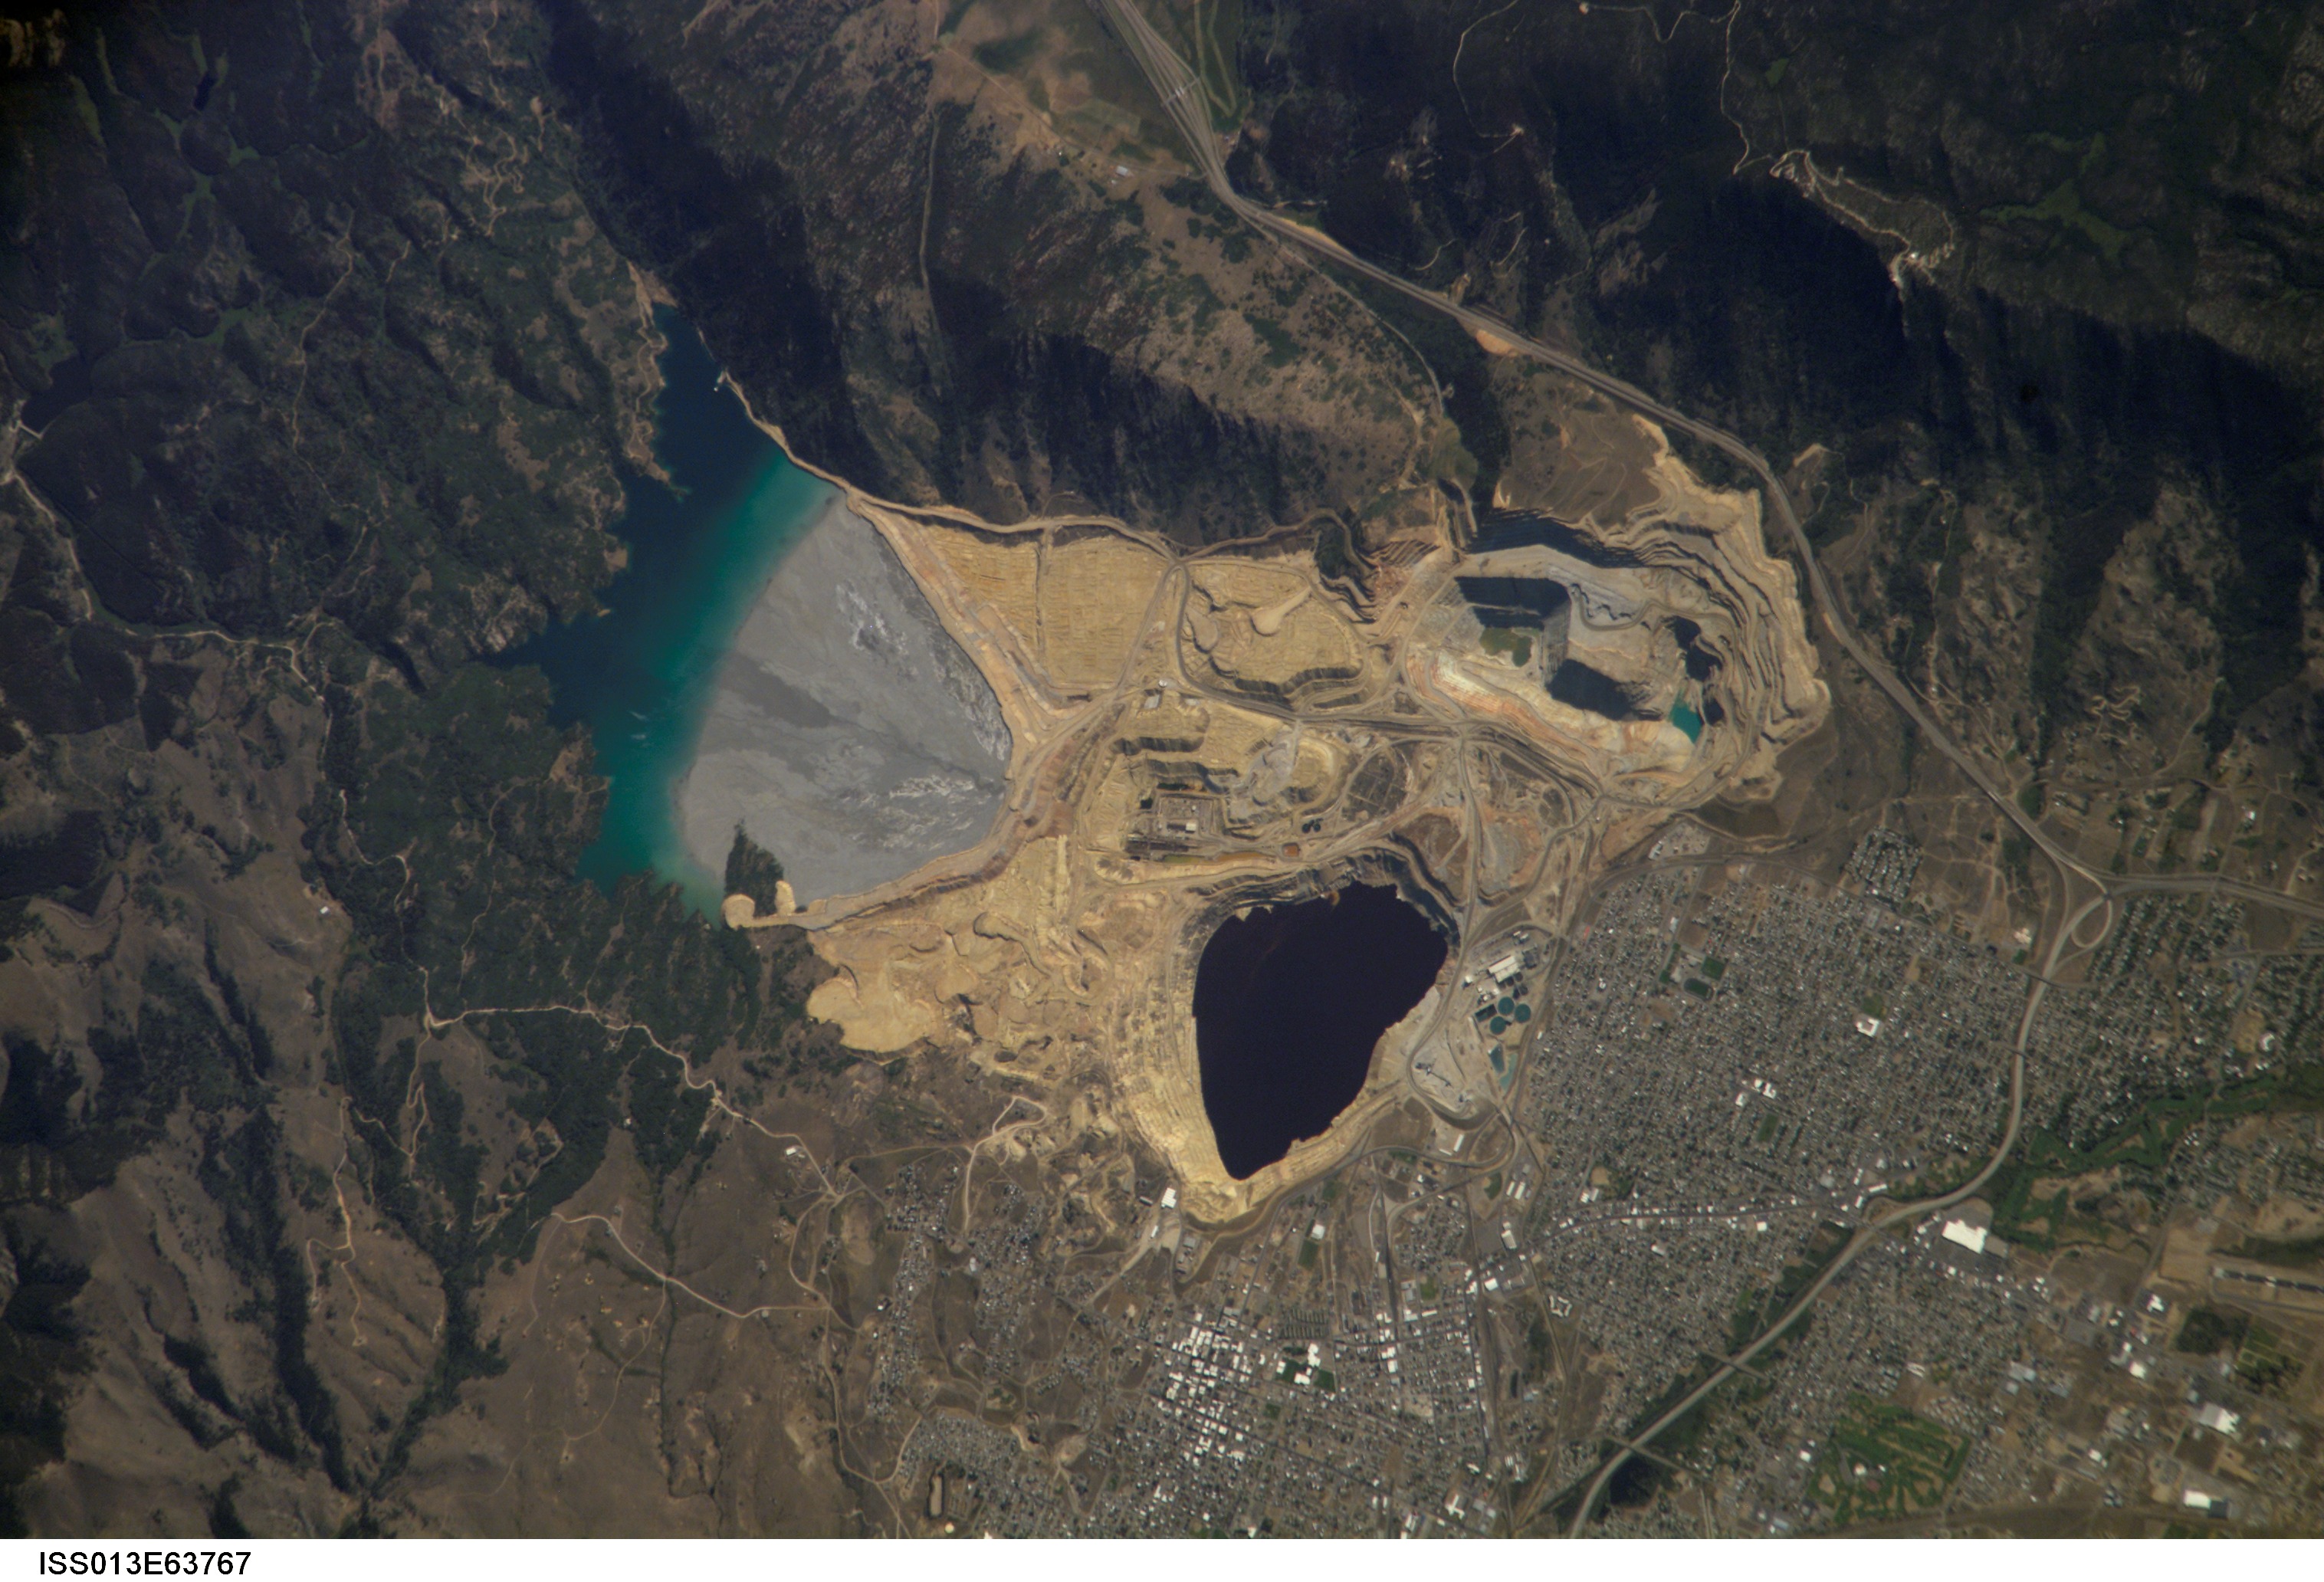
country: USA-MONTANA
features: BUTTE, BERKELEY PIT, COPPER MINE
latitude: 46.0
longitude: -112.5
